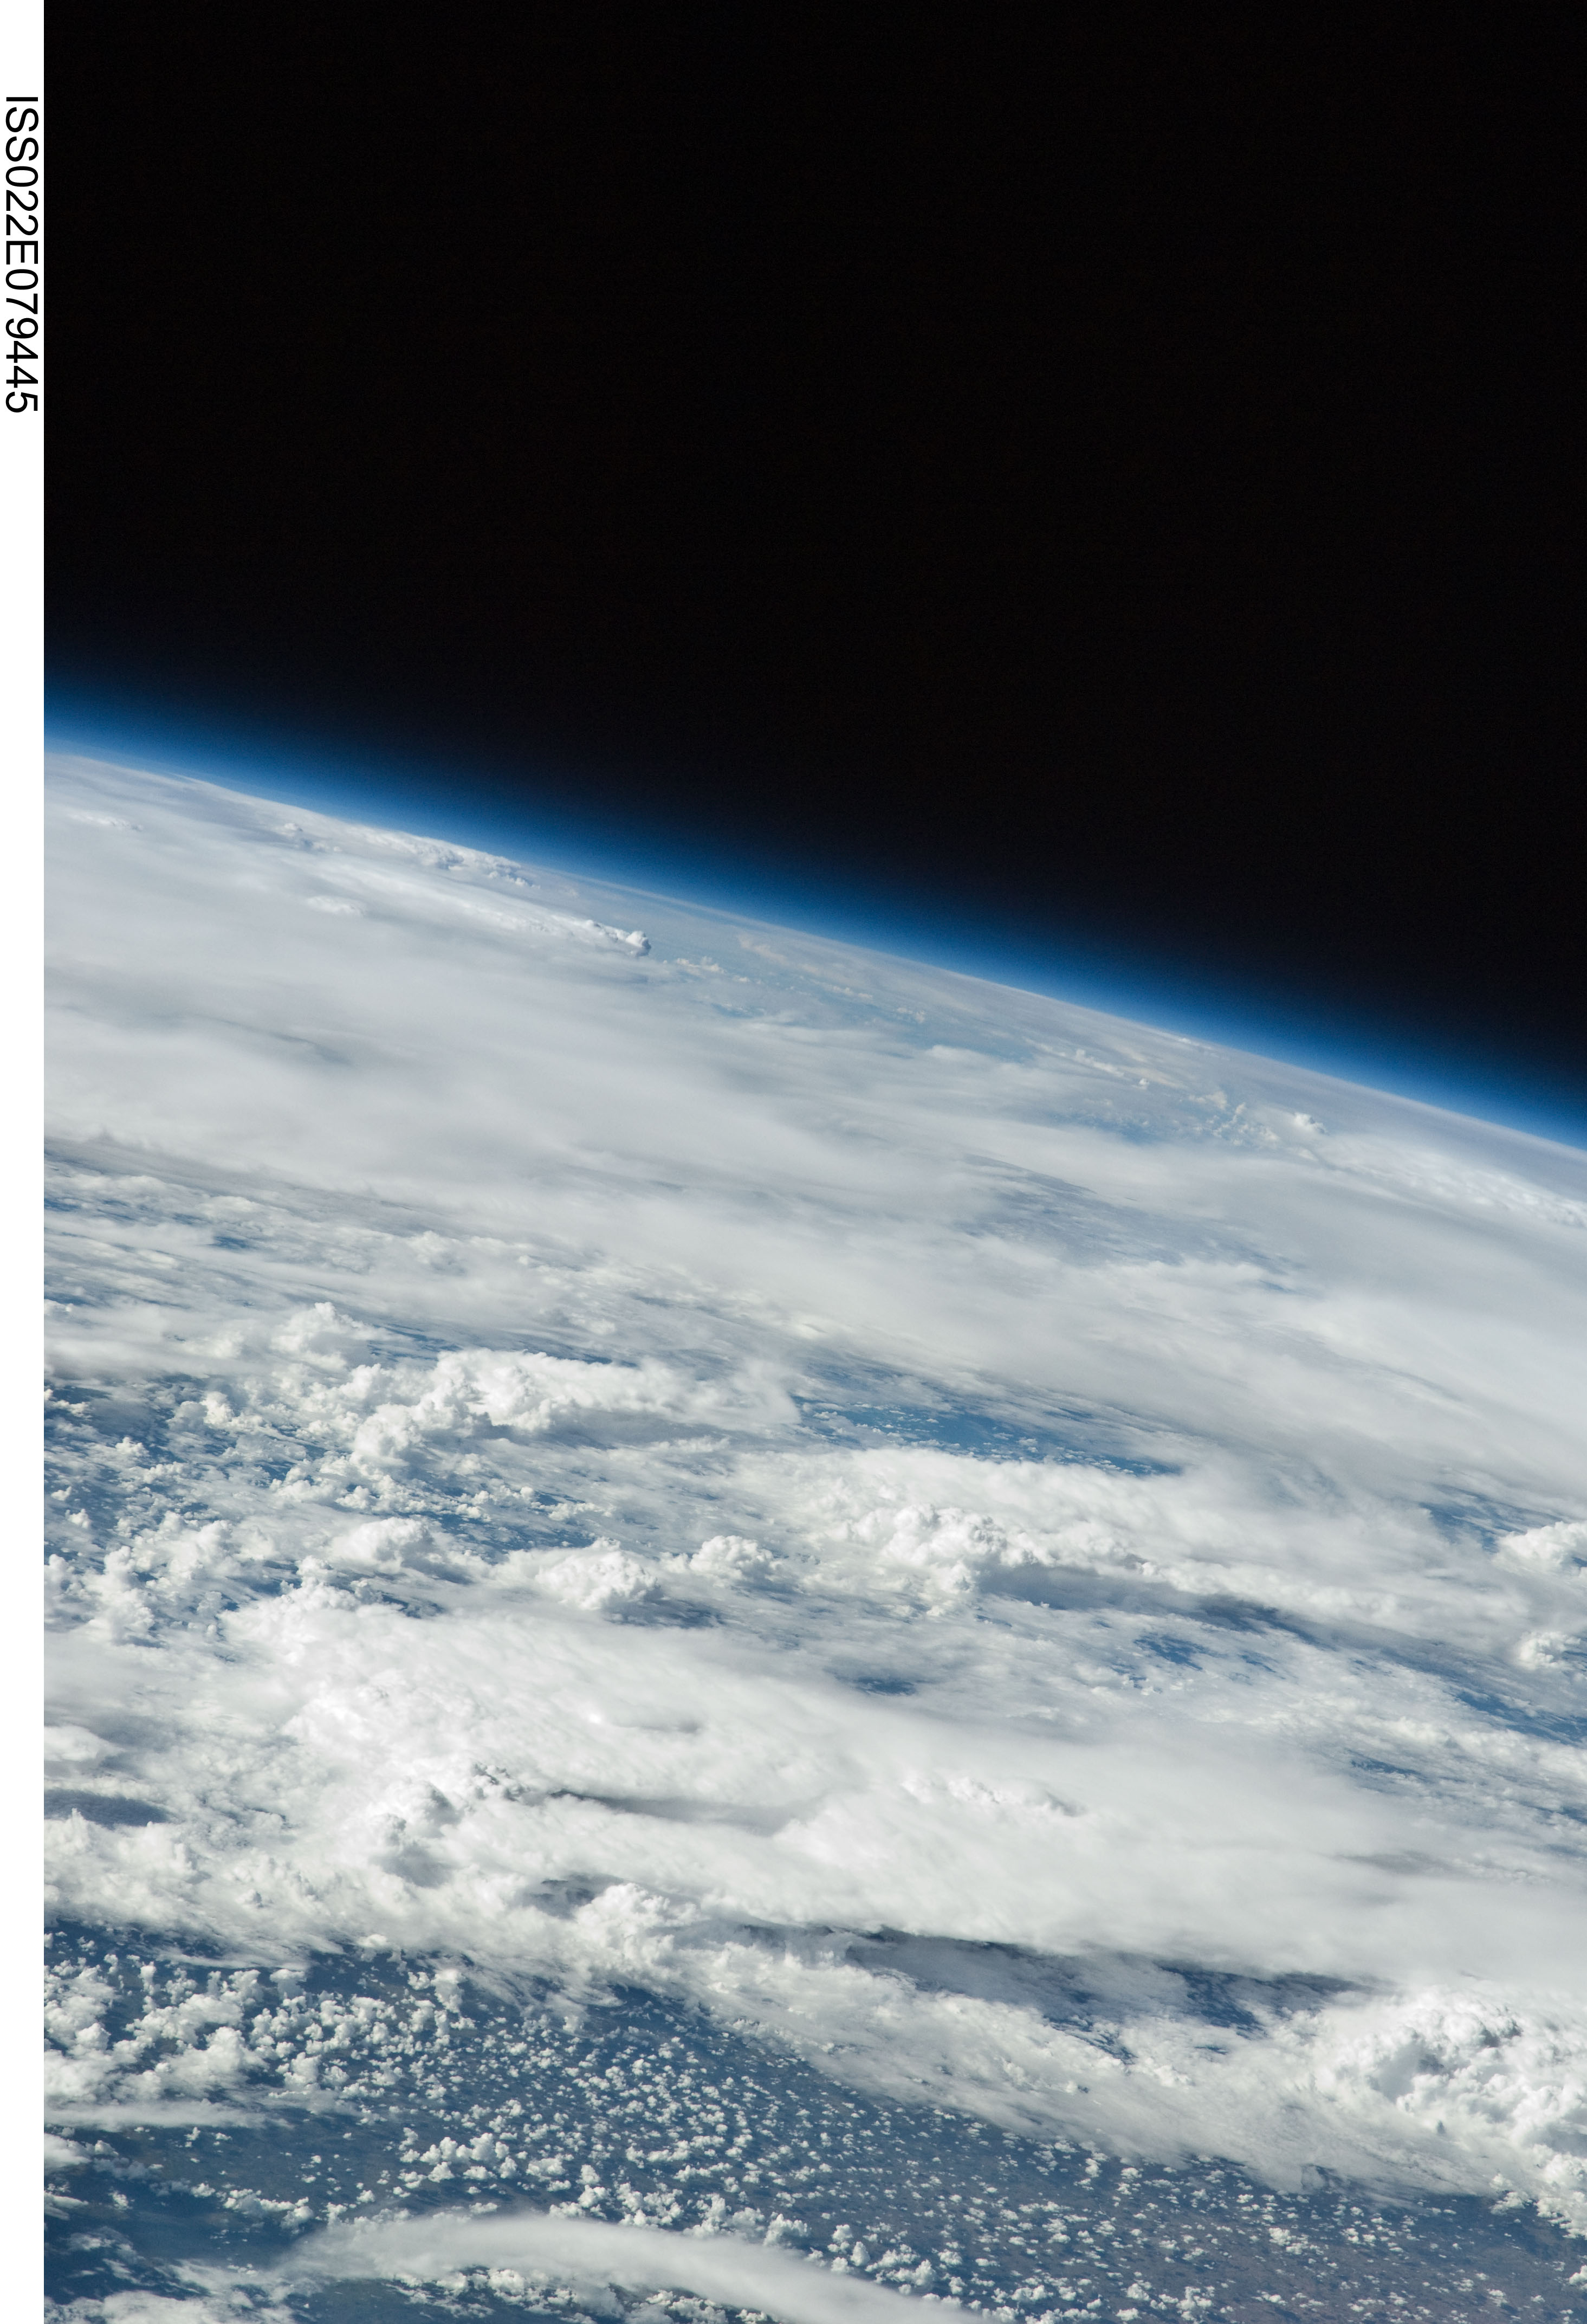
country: AFRICA
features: PAN-THUNDERSTORMS
